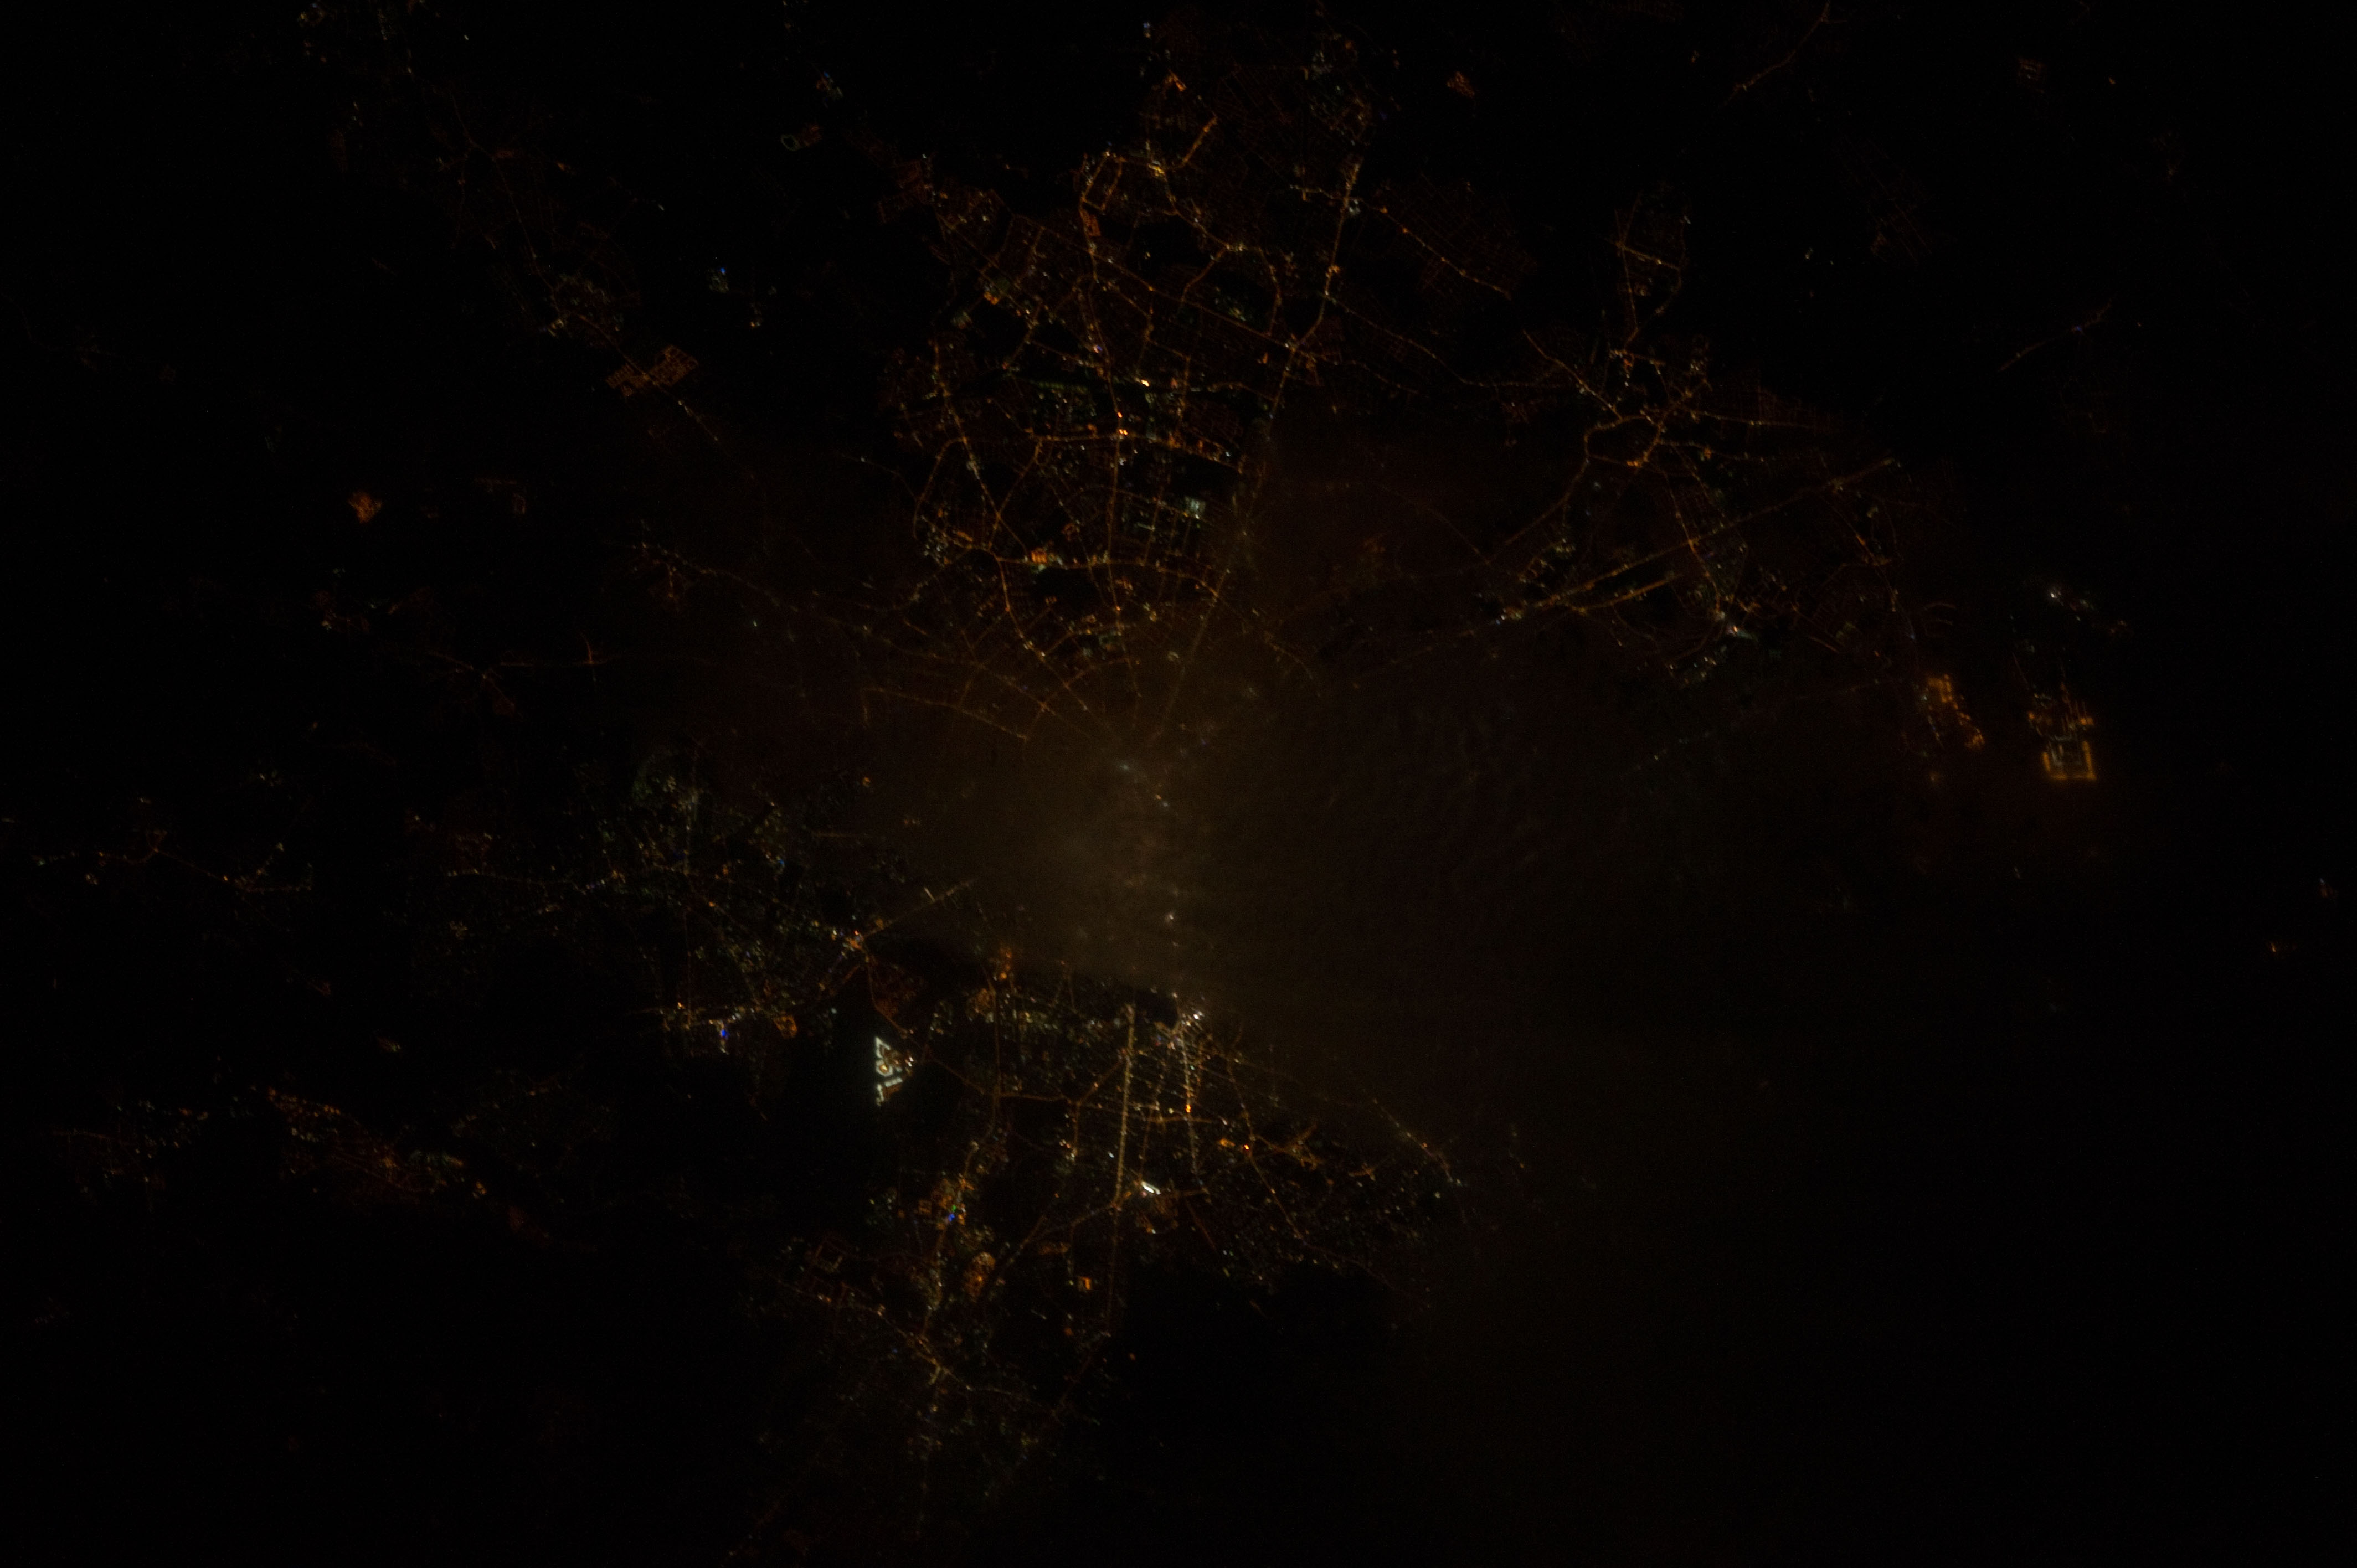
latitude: 52.5
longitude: 13.4
